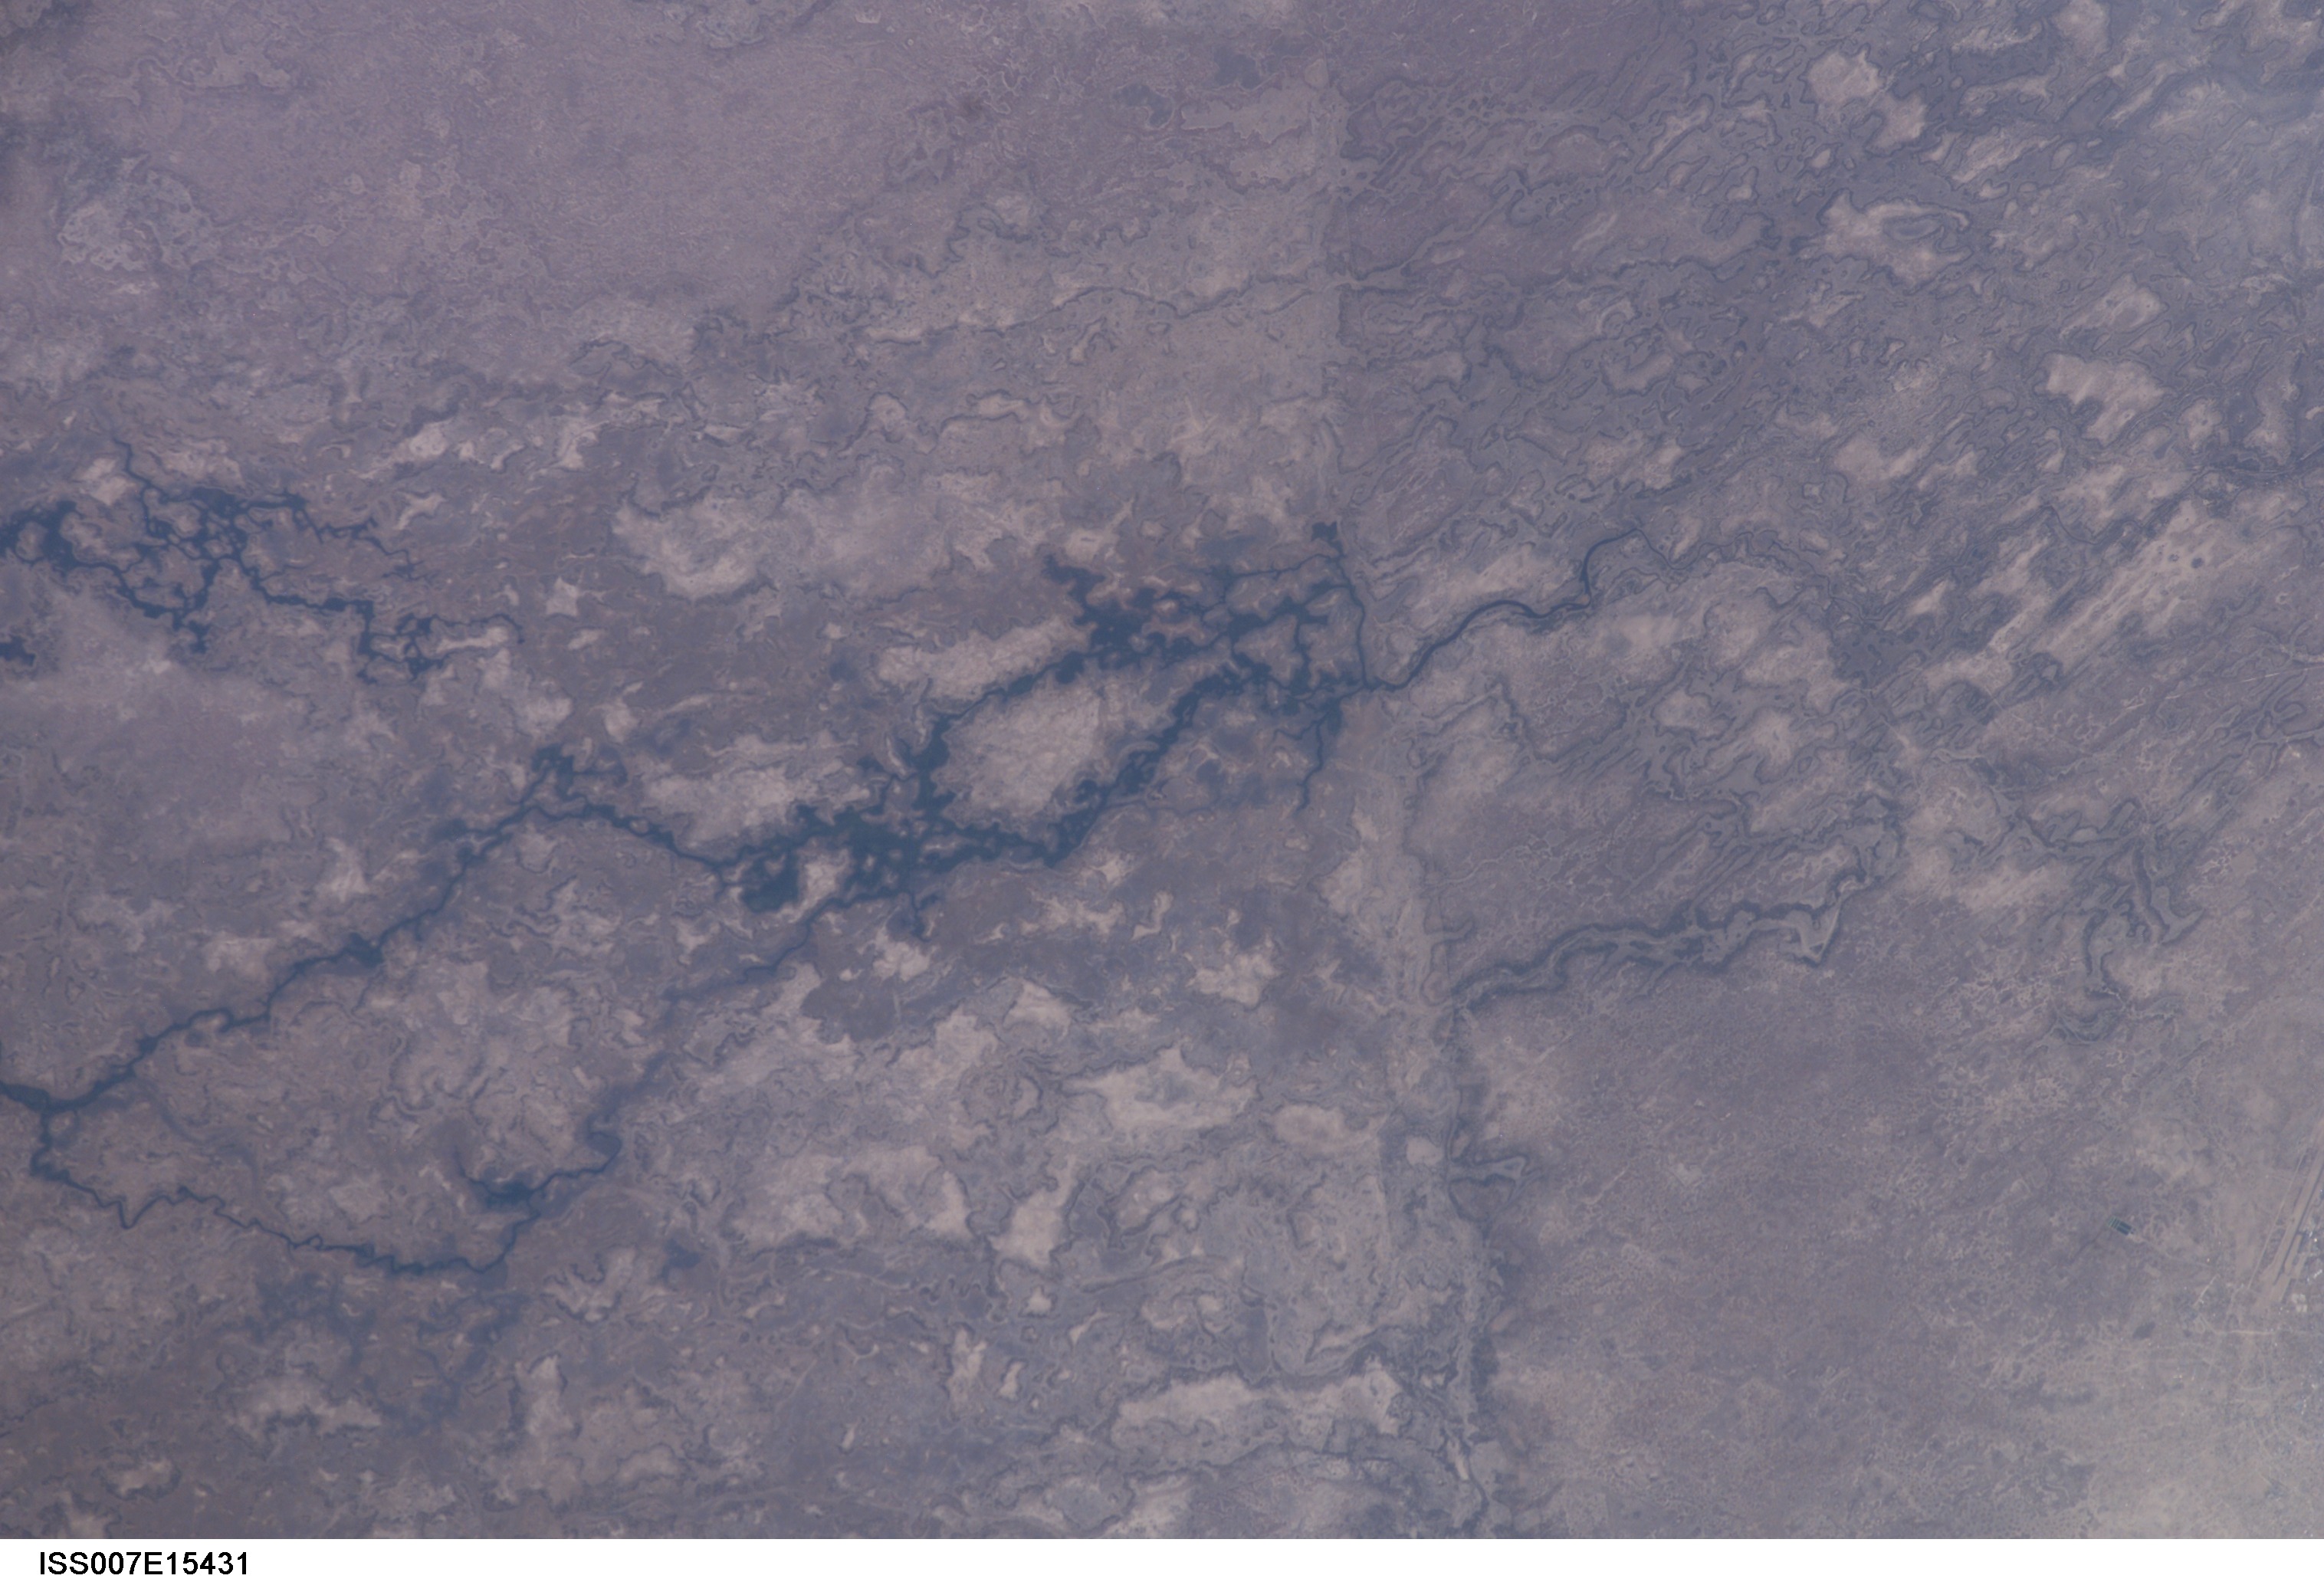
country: BOTSWANA
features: OKAVANGO DELTA, SAVANNA
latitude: -19.0
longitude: 24.0
